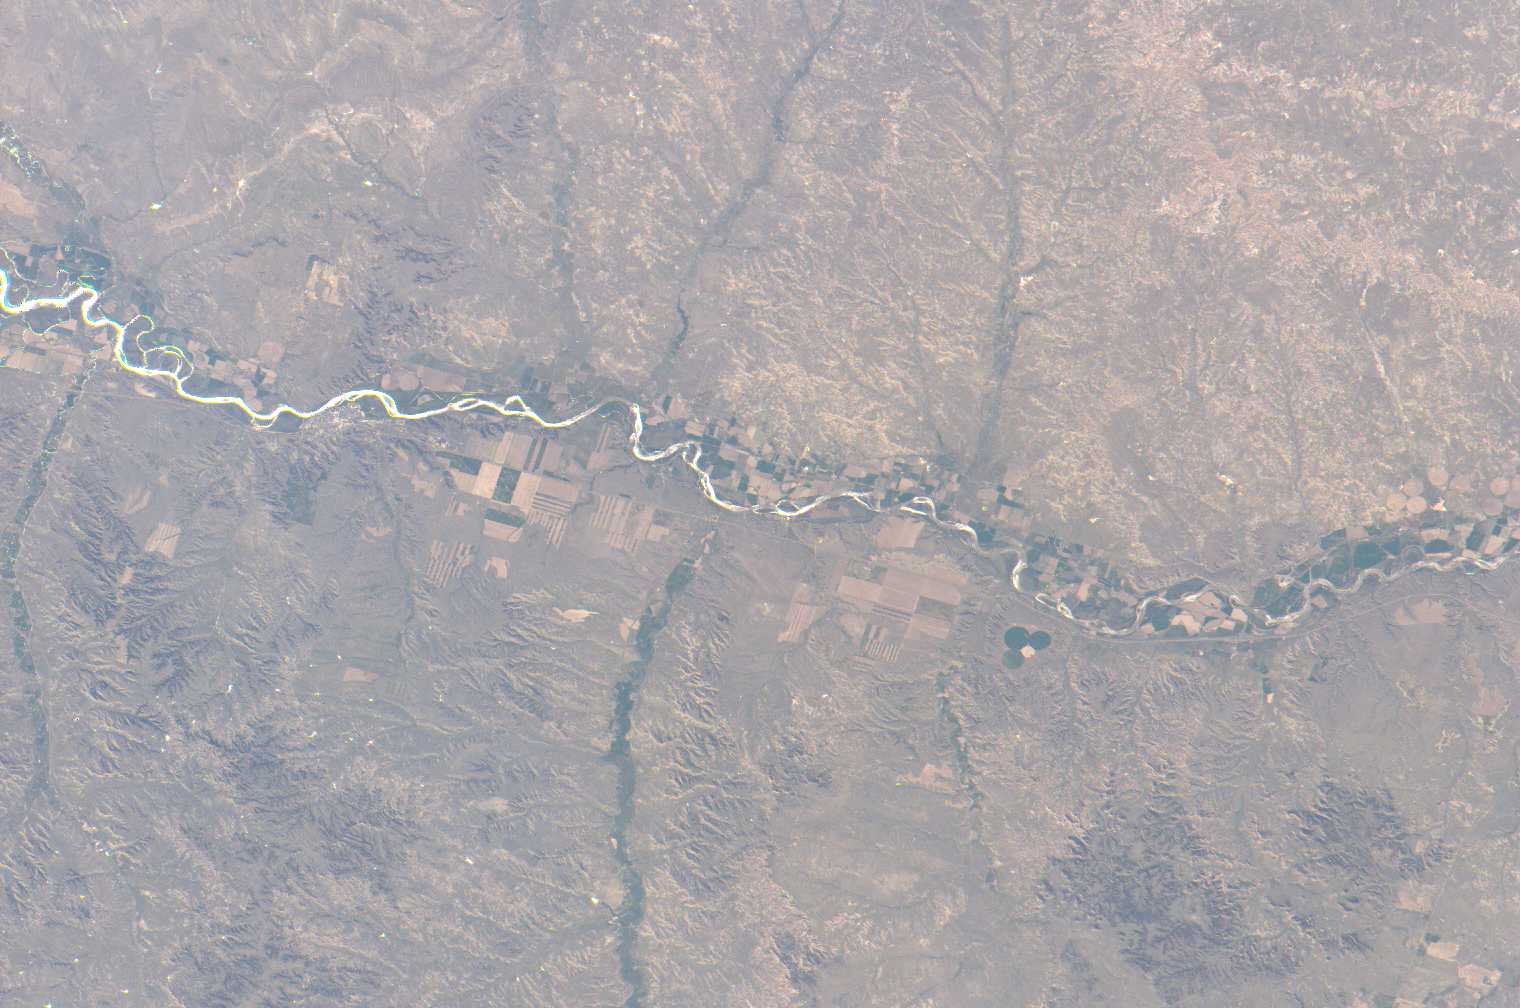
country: USA-MONTANA
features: YELLOWSTONE R., GLINT
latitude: 46.5
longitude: -107.0
